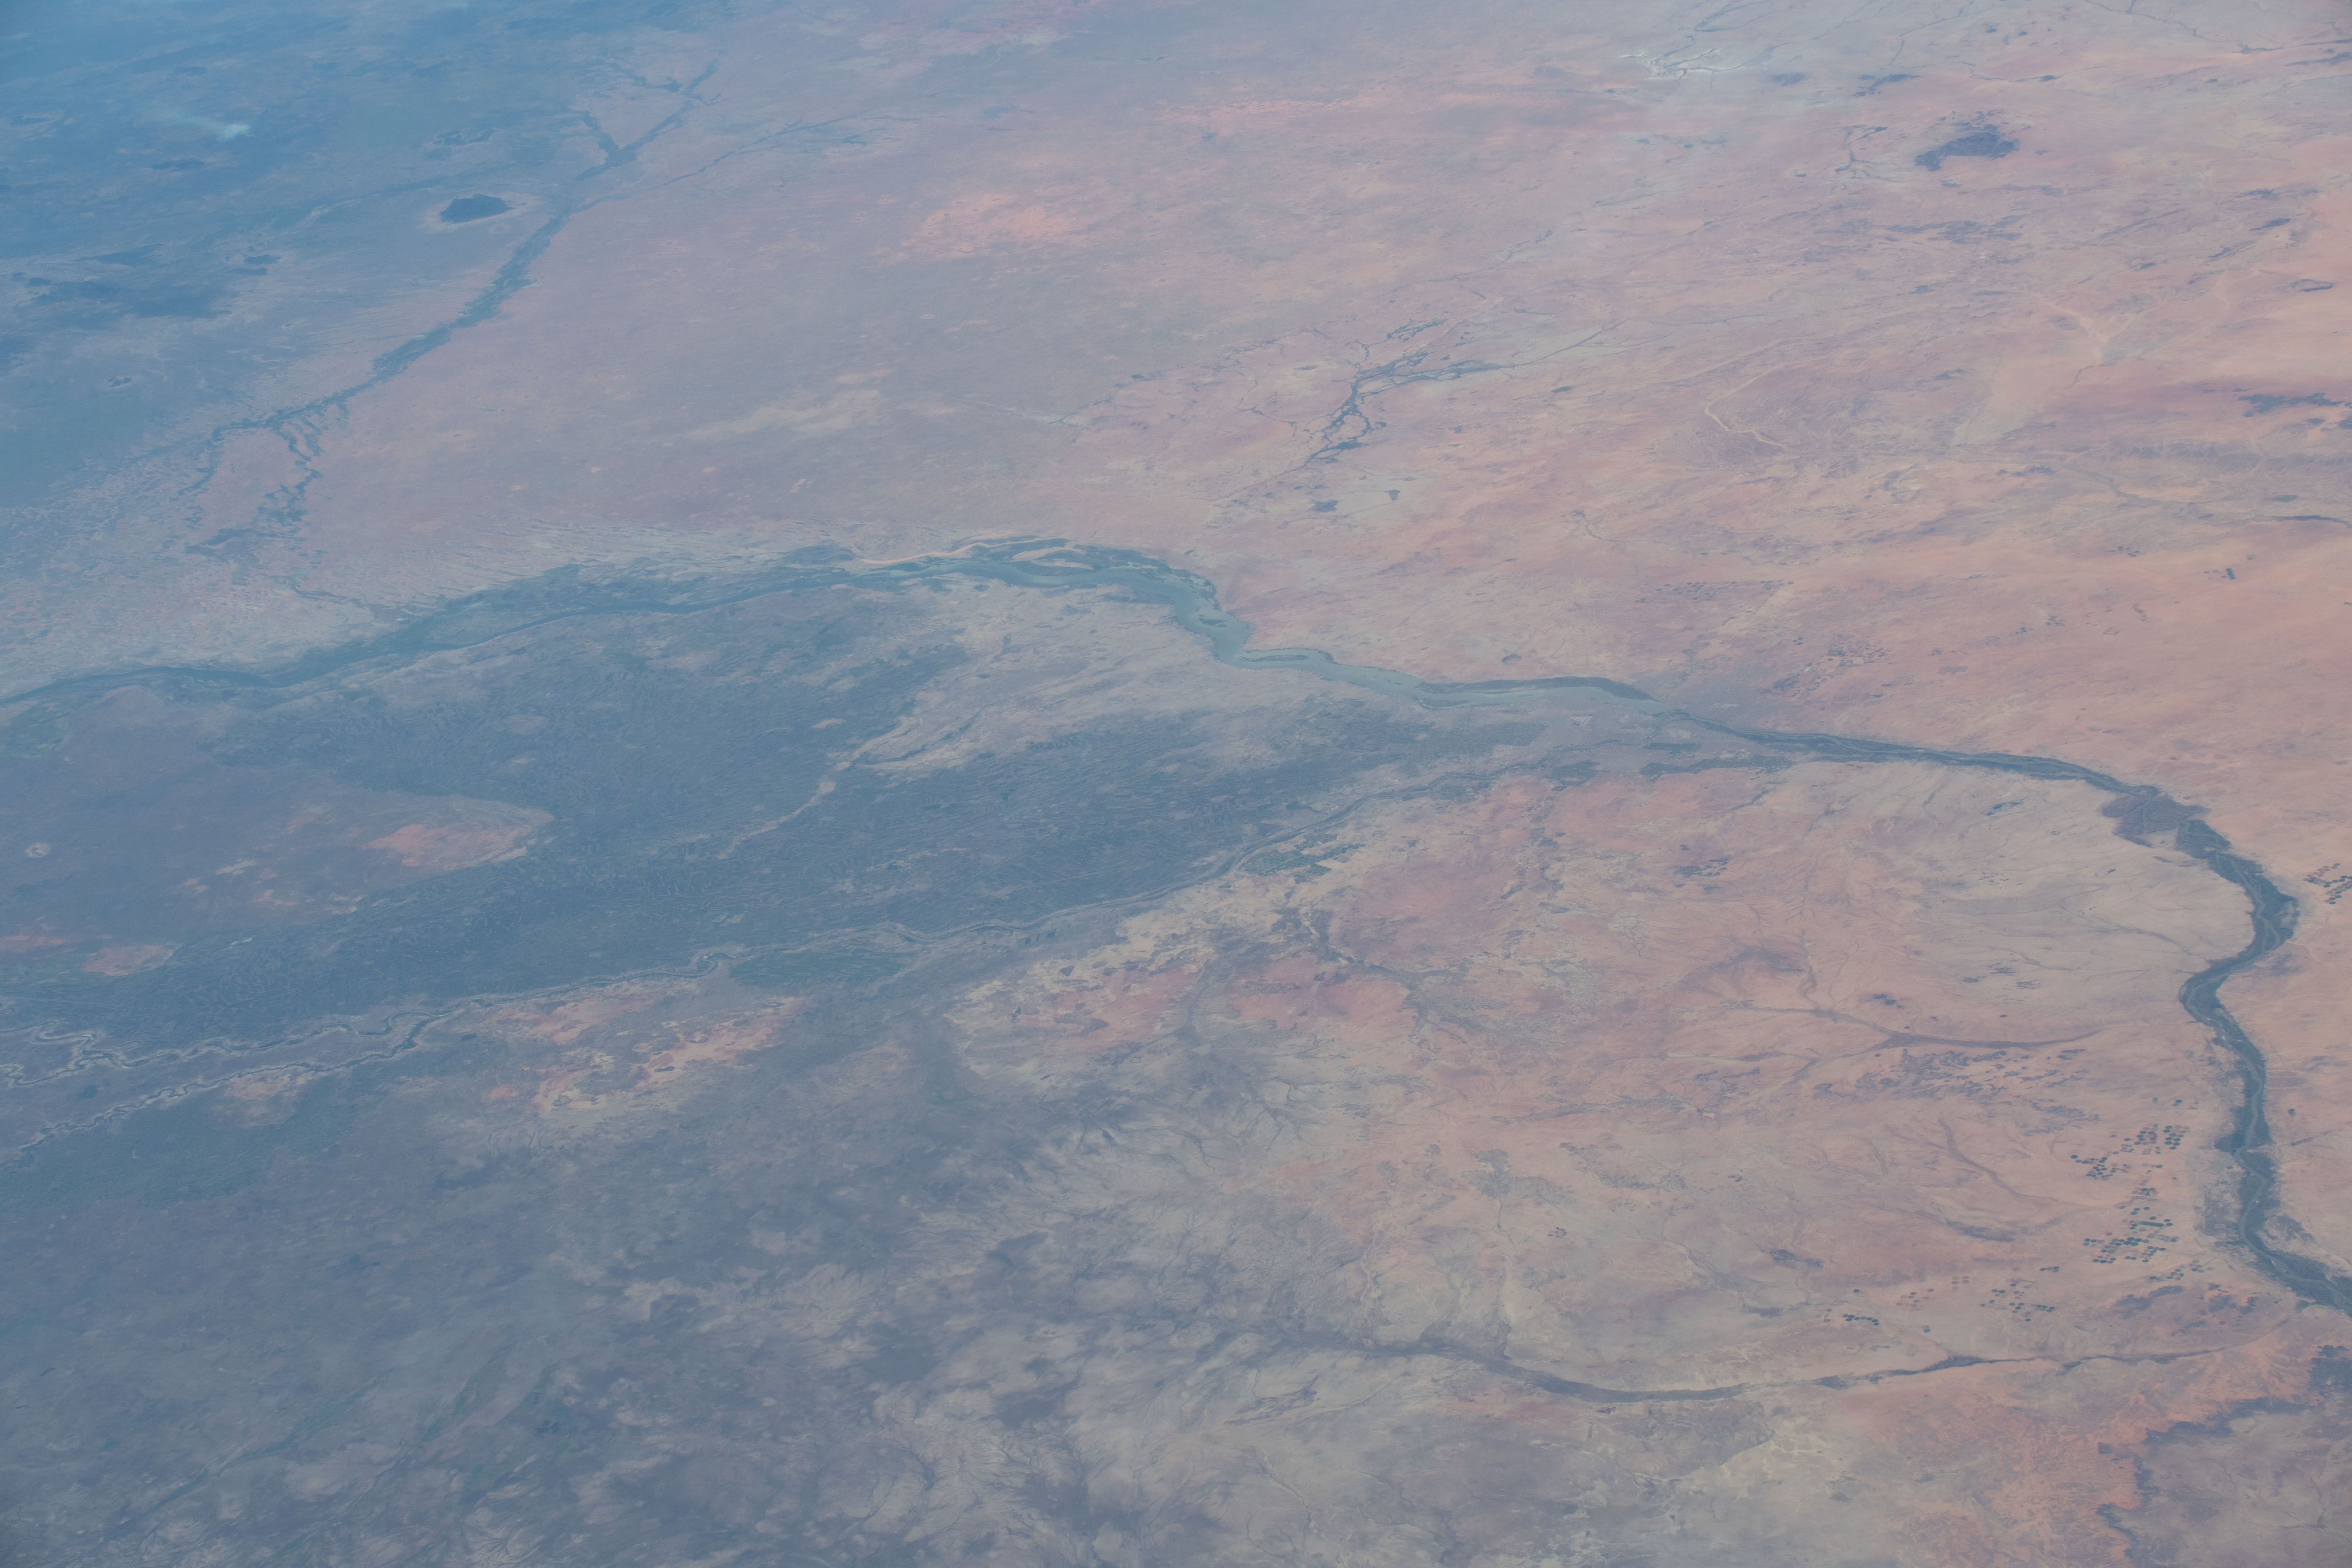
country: SUDAN
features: SUDAN, WHITE NILE RIVER, KHARTOUM
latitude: 15.0
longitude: 33.0
